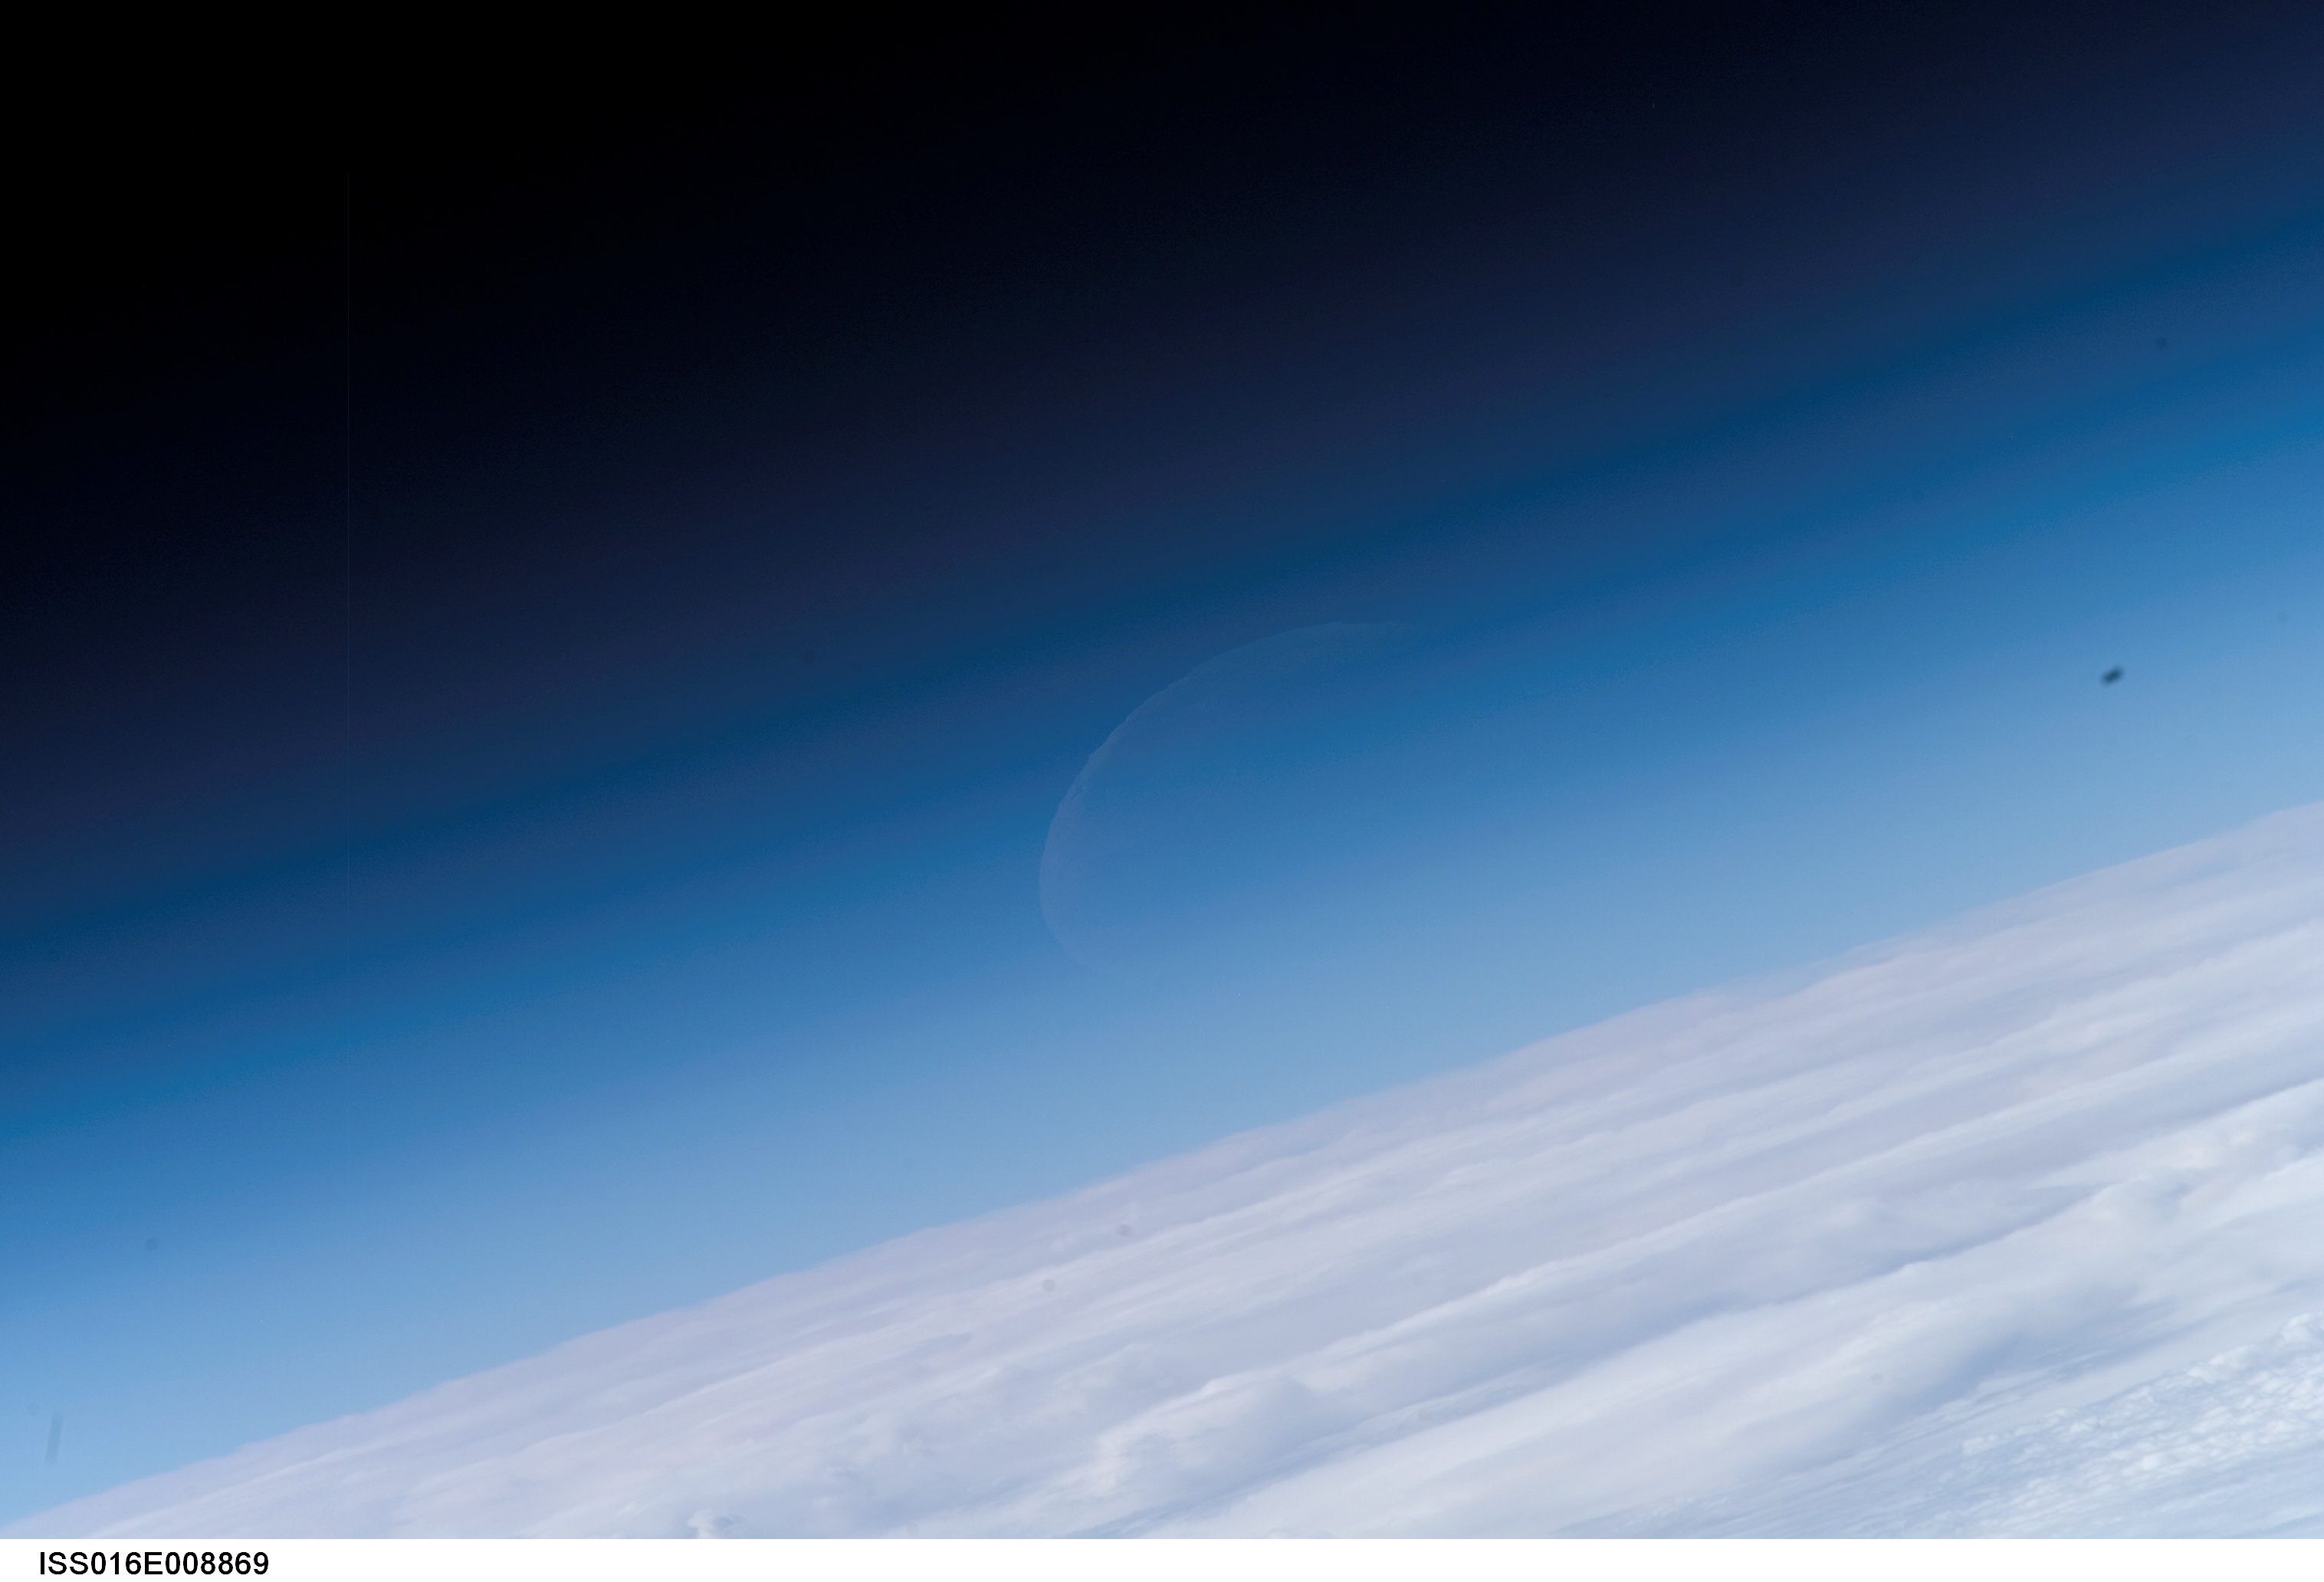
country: AFRICA
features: PAN-WANING CRESENT MOONSET
